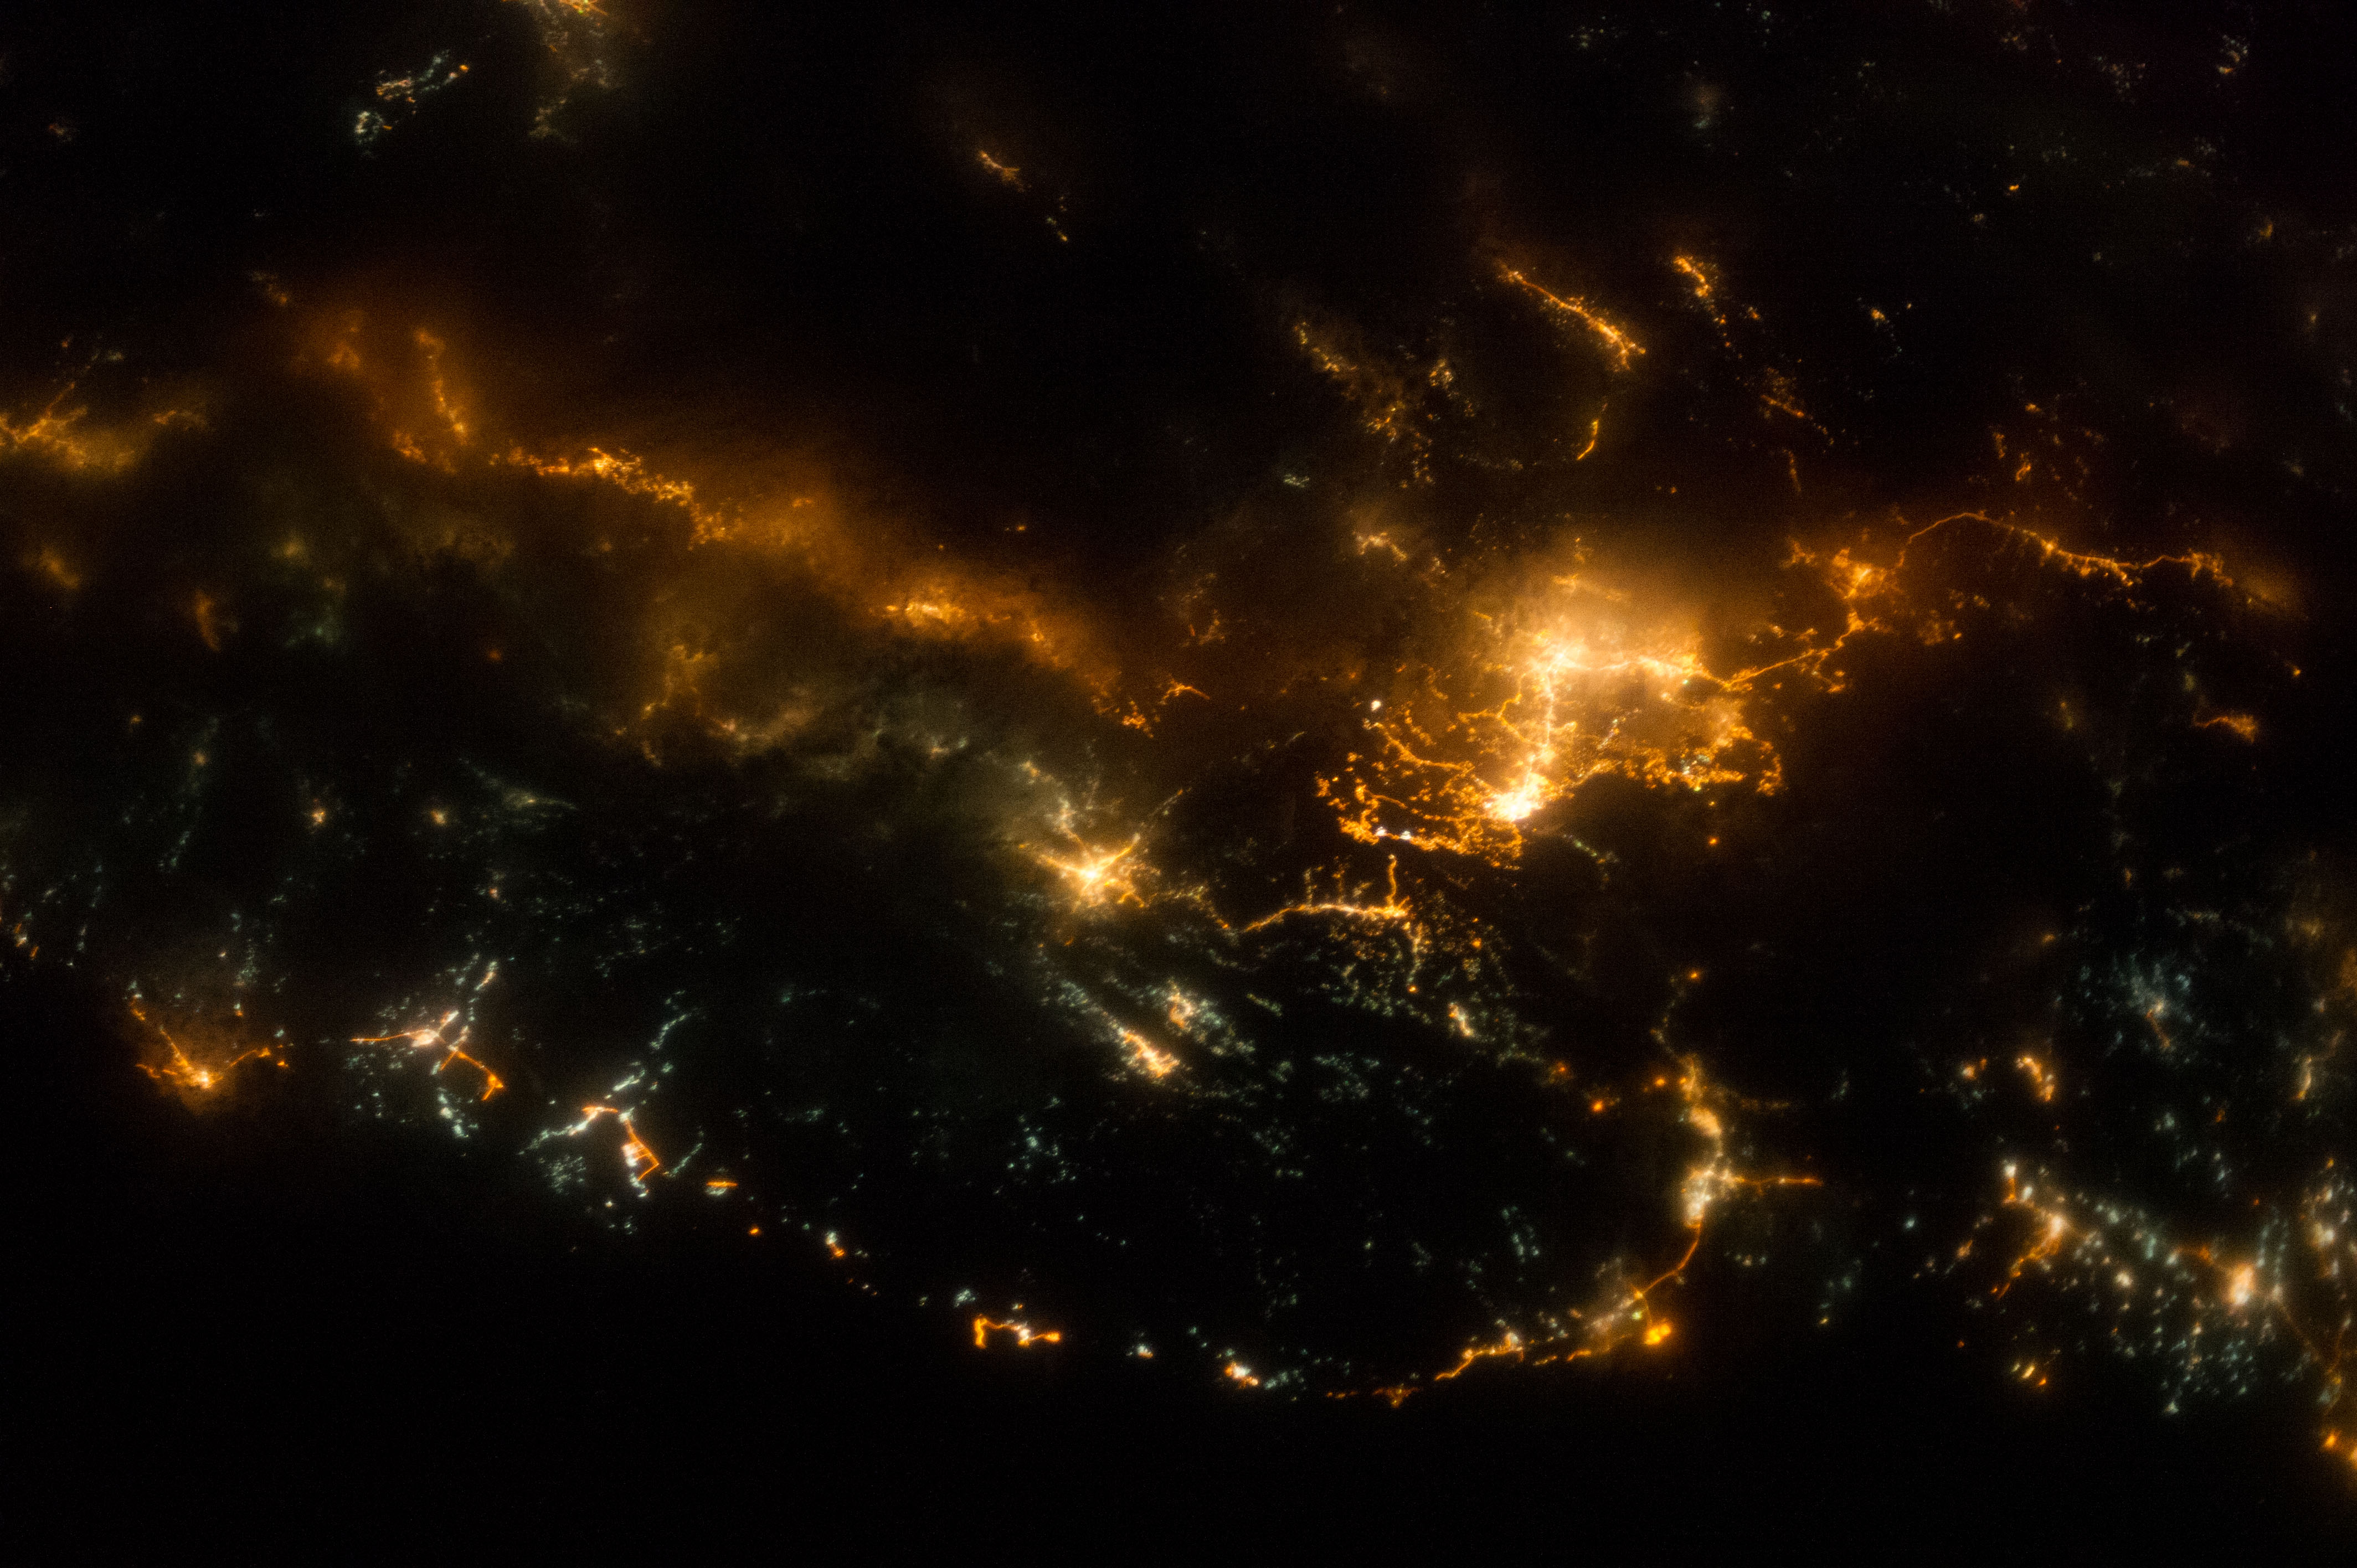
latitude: 18.2
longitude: 42.7
